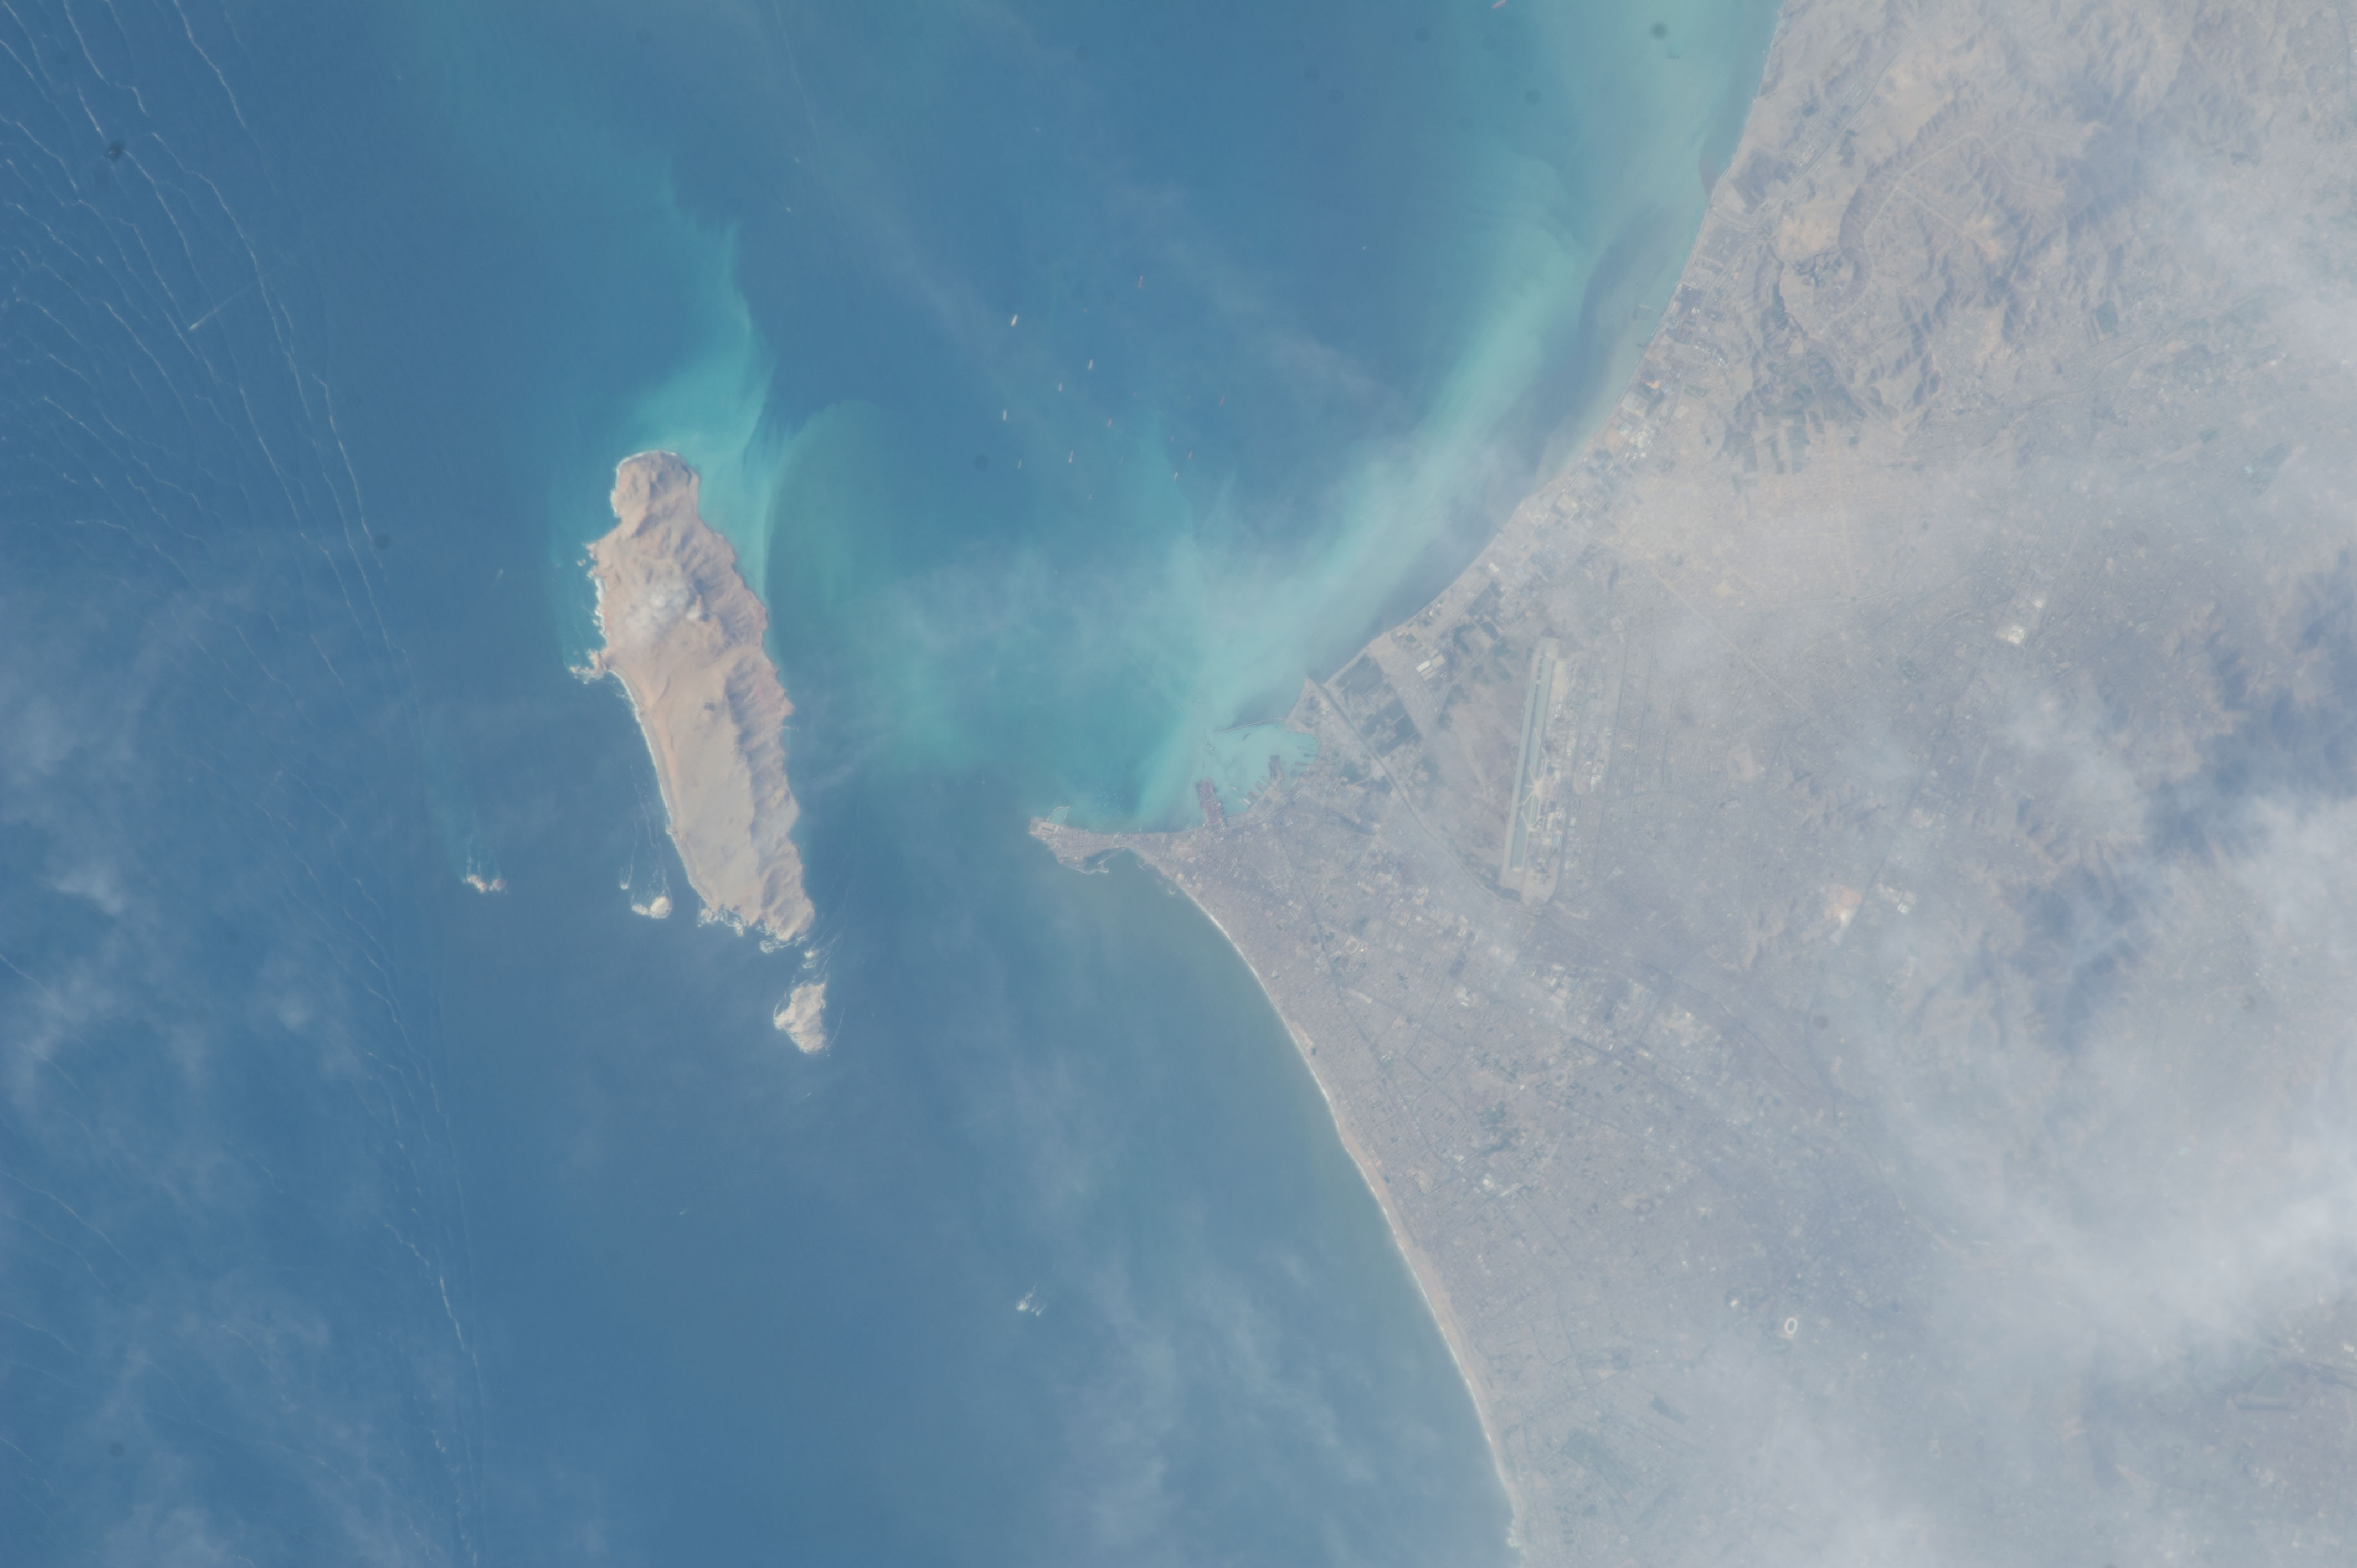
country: PERU
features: SAN LORENZO I., LIMA, CALLAO, BAY OF CALLAO, AIRPORT
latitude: -12.1
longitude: -77.2
